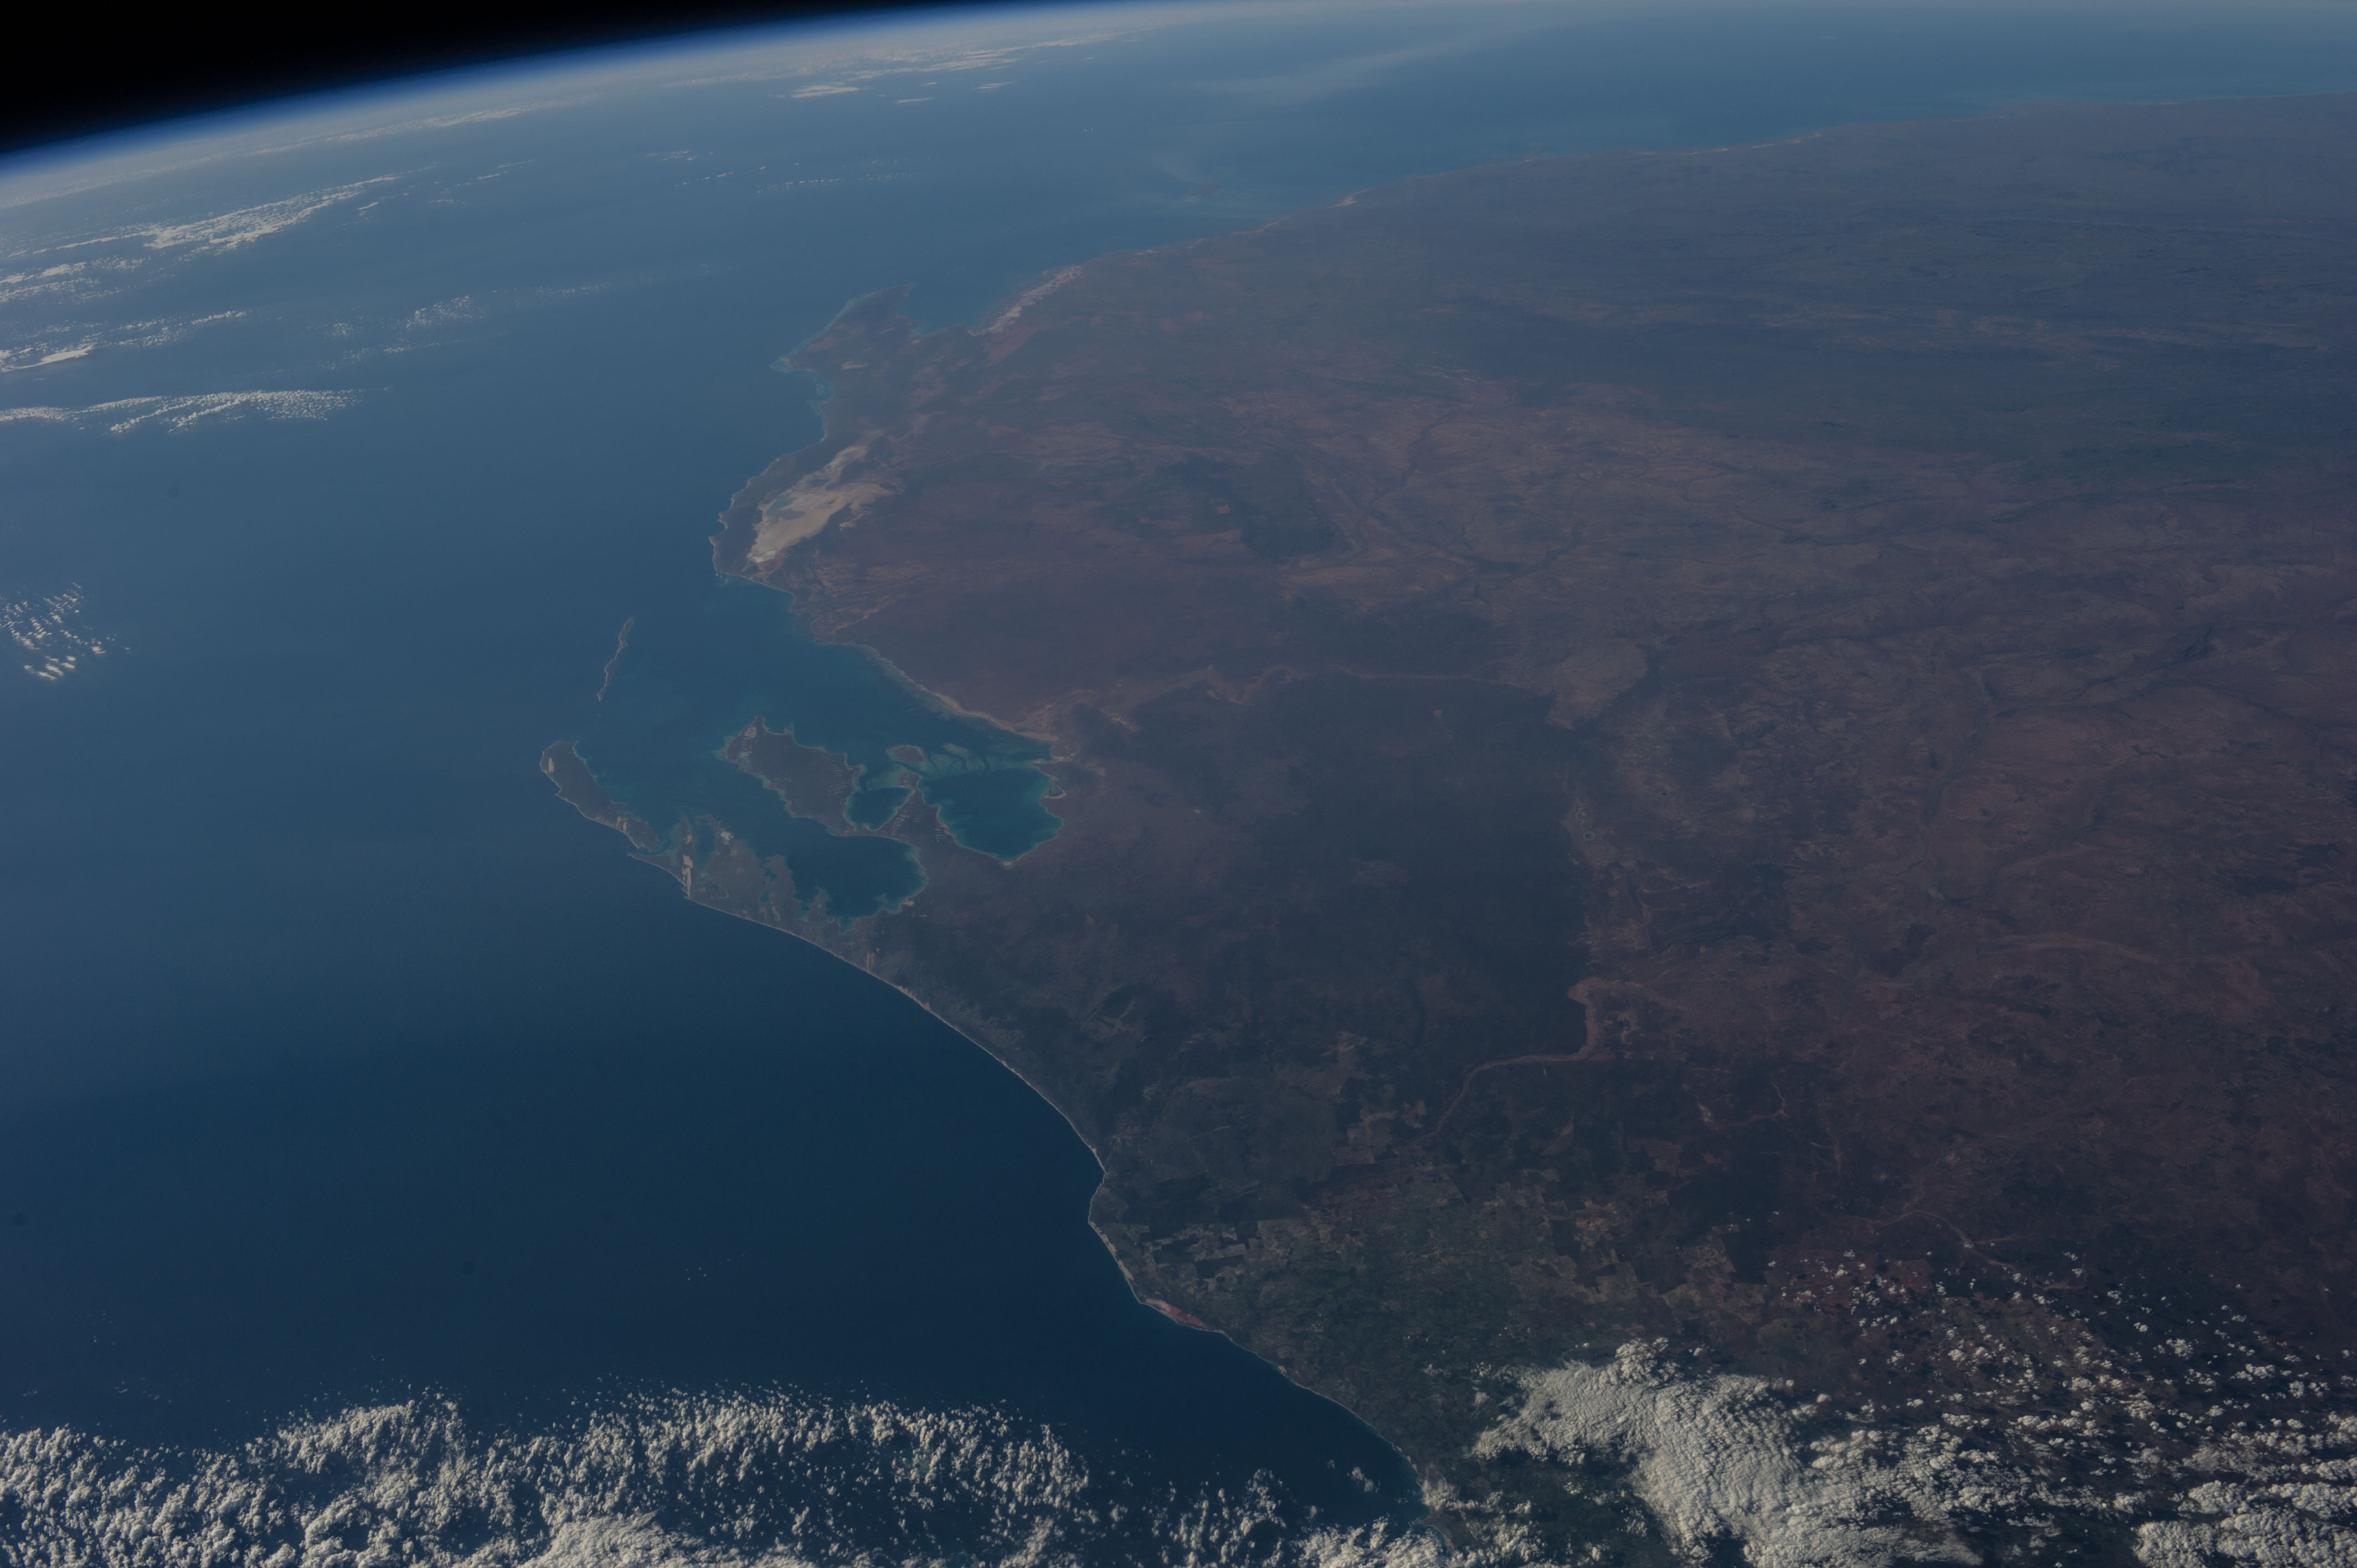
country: AUSTRALIA-WA
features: FARMLAND, INDIAN OCEAN
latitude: -26.1
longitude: 114.6
